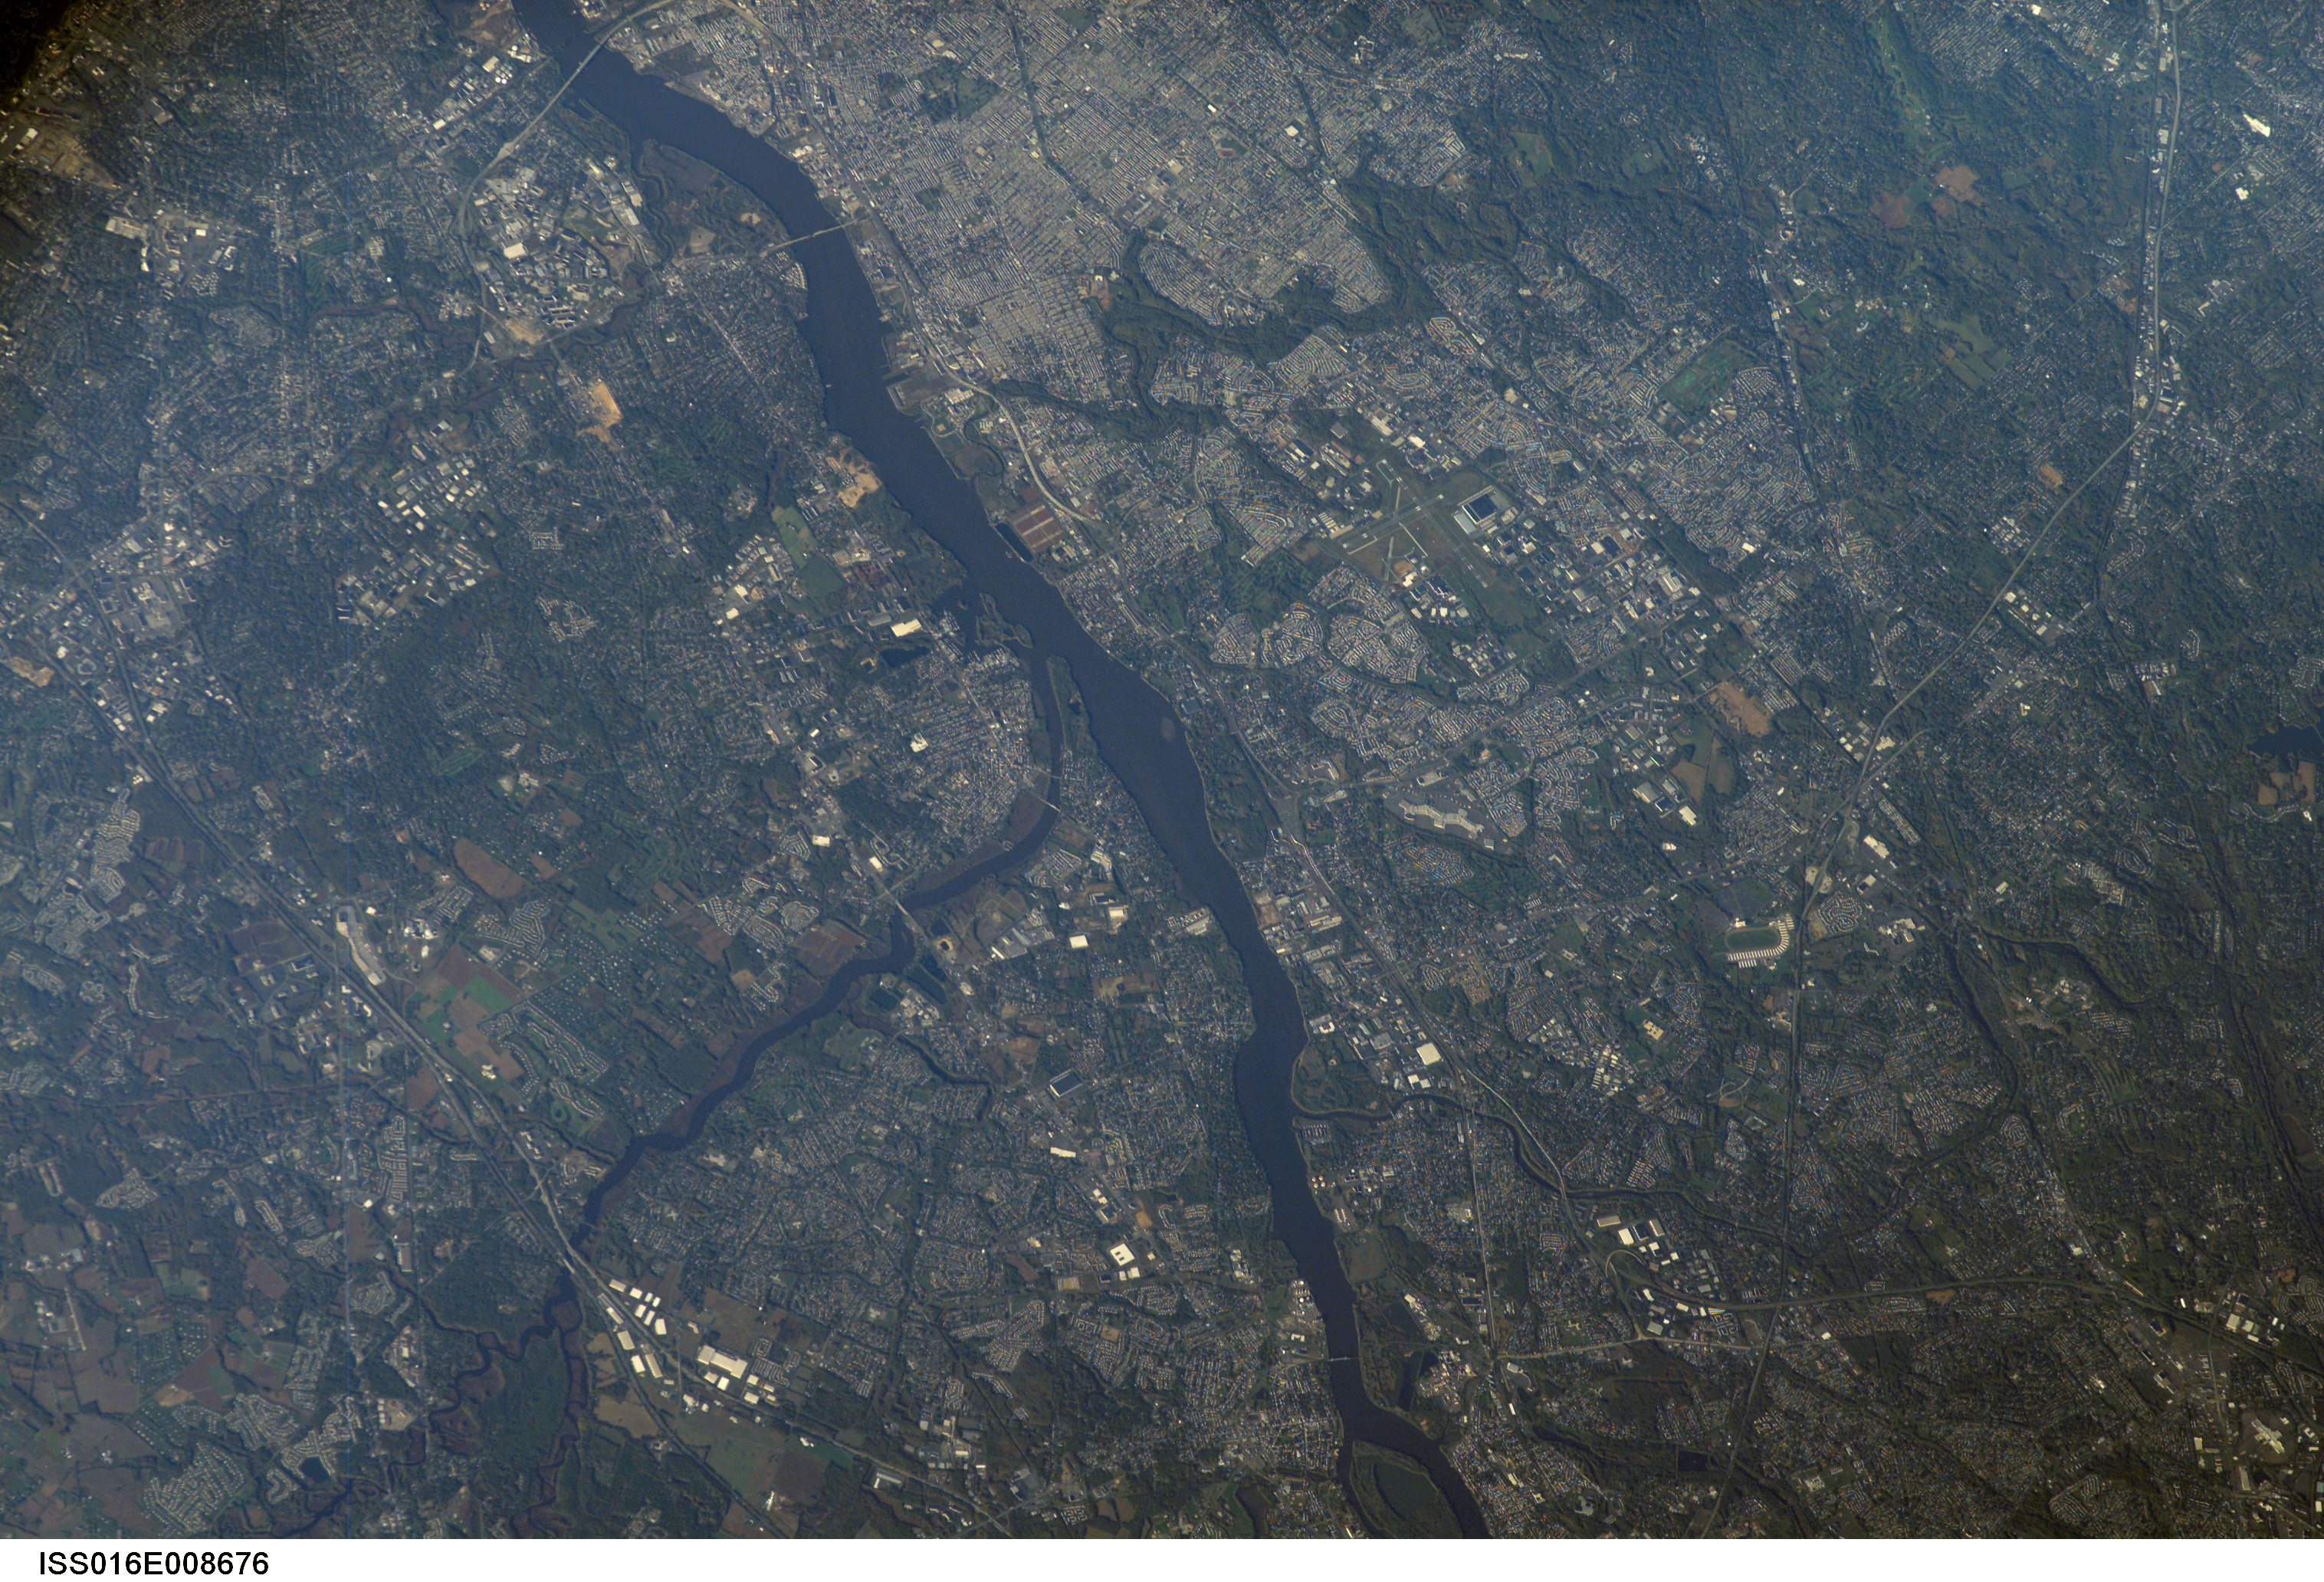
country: USA-NEW JERSEY
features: NE PHILADELPHIA, DELAWARE R.
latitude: 40.0
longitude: -75.0
